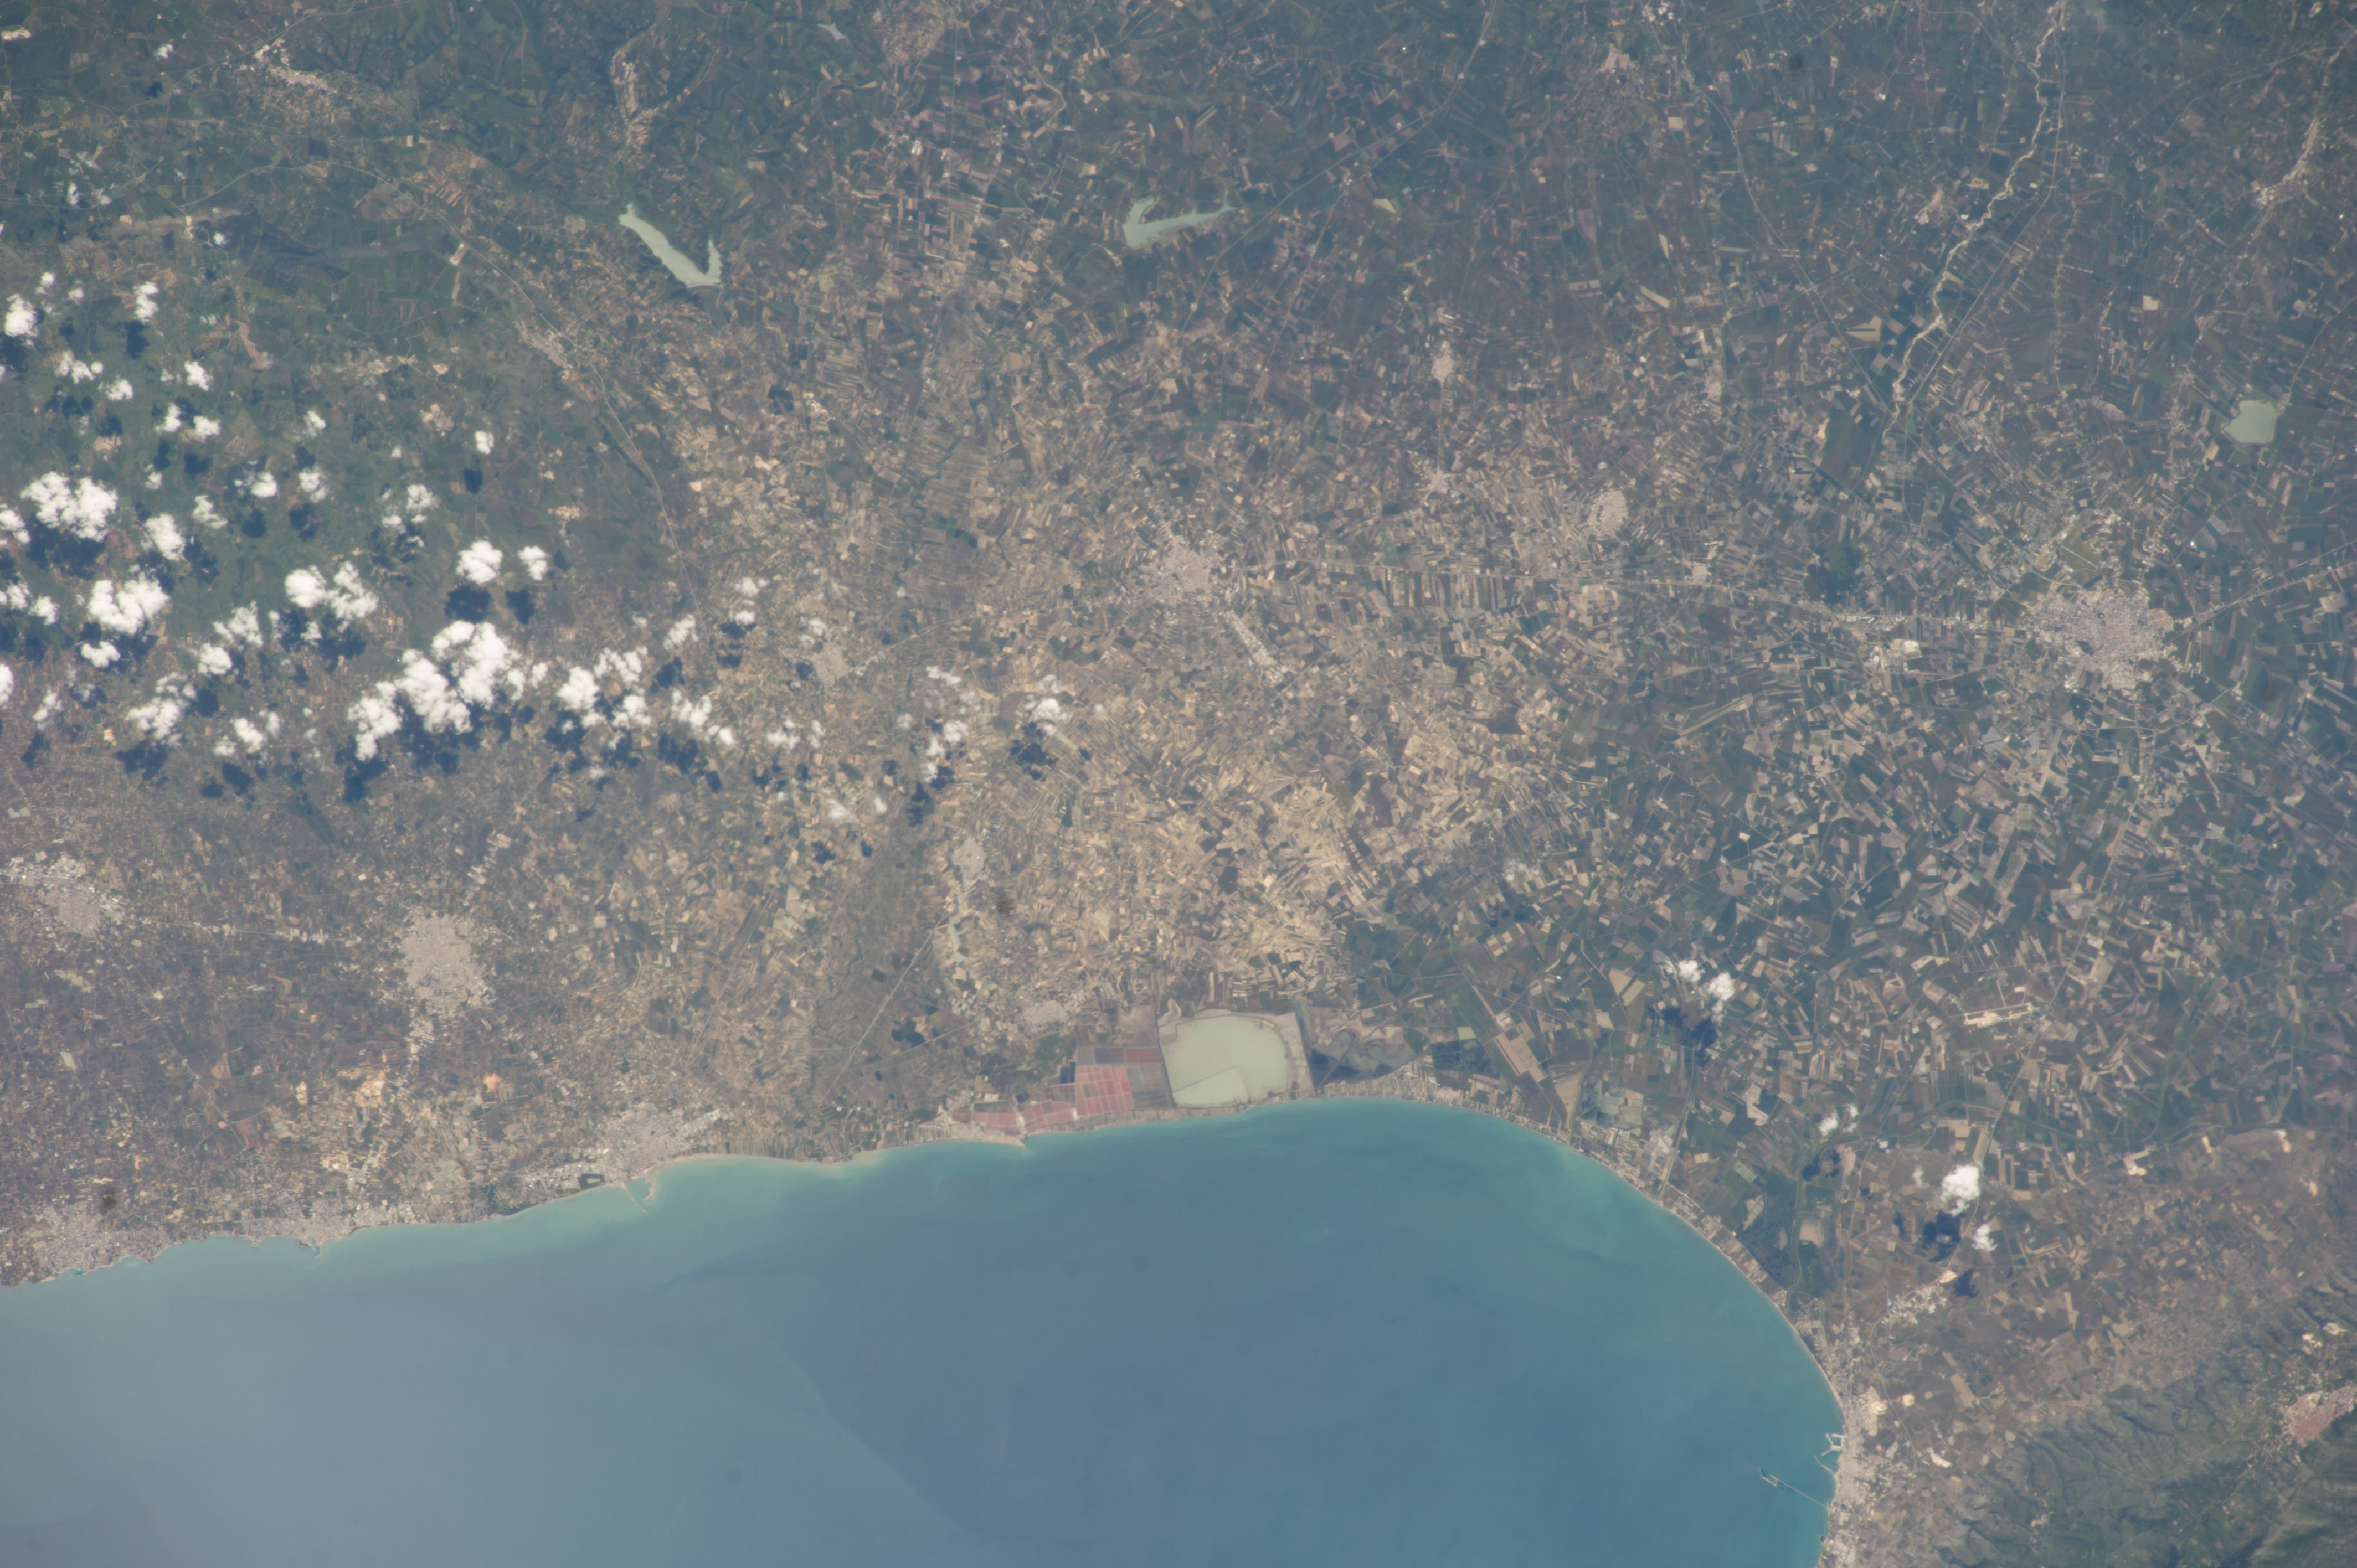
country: ITALY
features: GULF OF MANFREDONIA, MANFREDONIA CITY, FOGGIA CITY, COASTLINE
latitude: 41.4
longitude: 16.0
